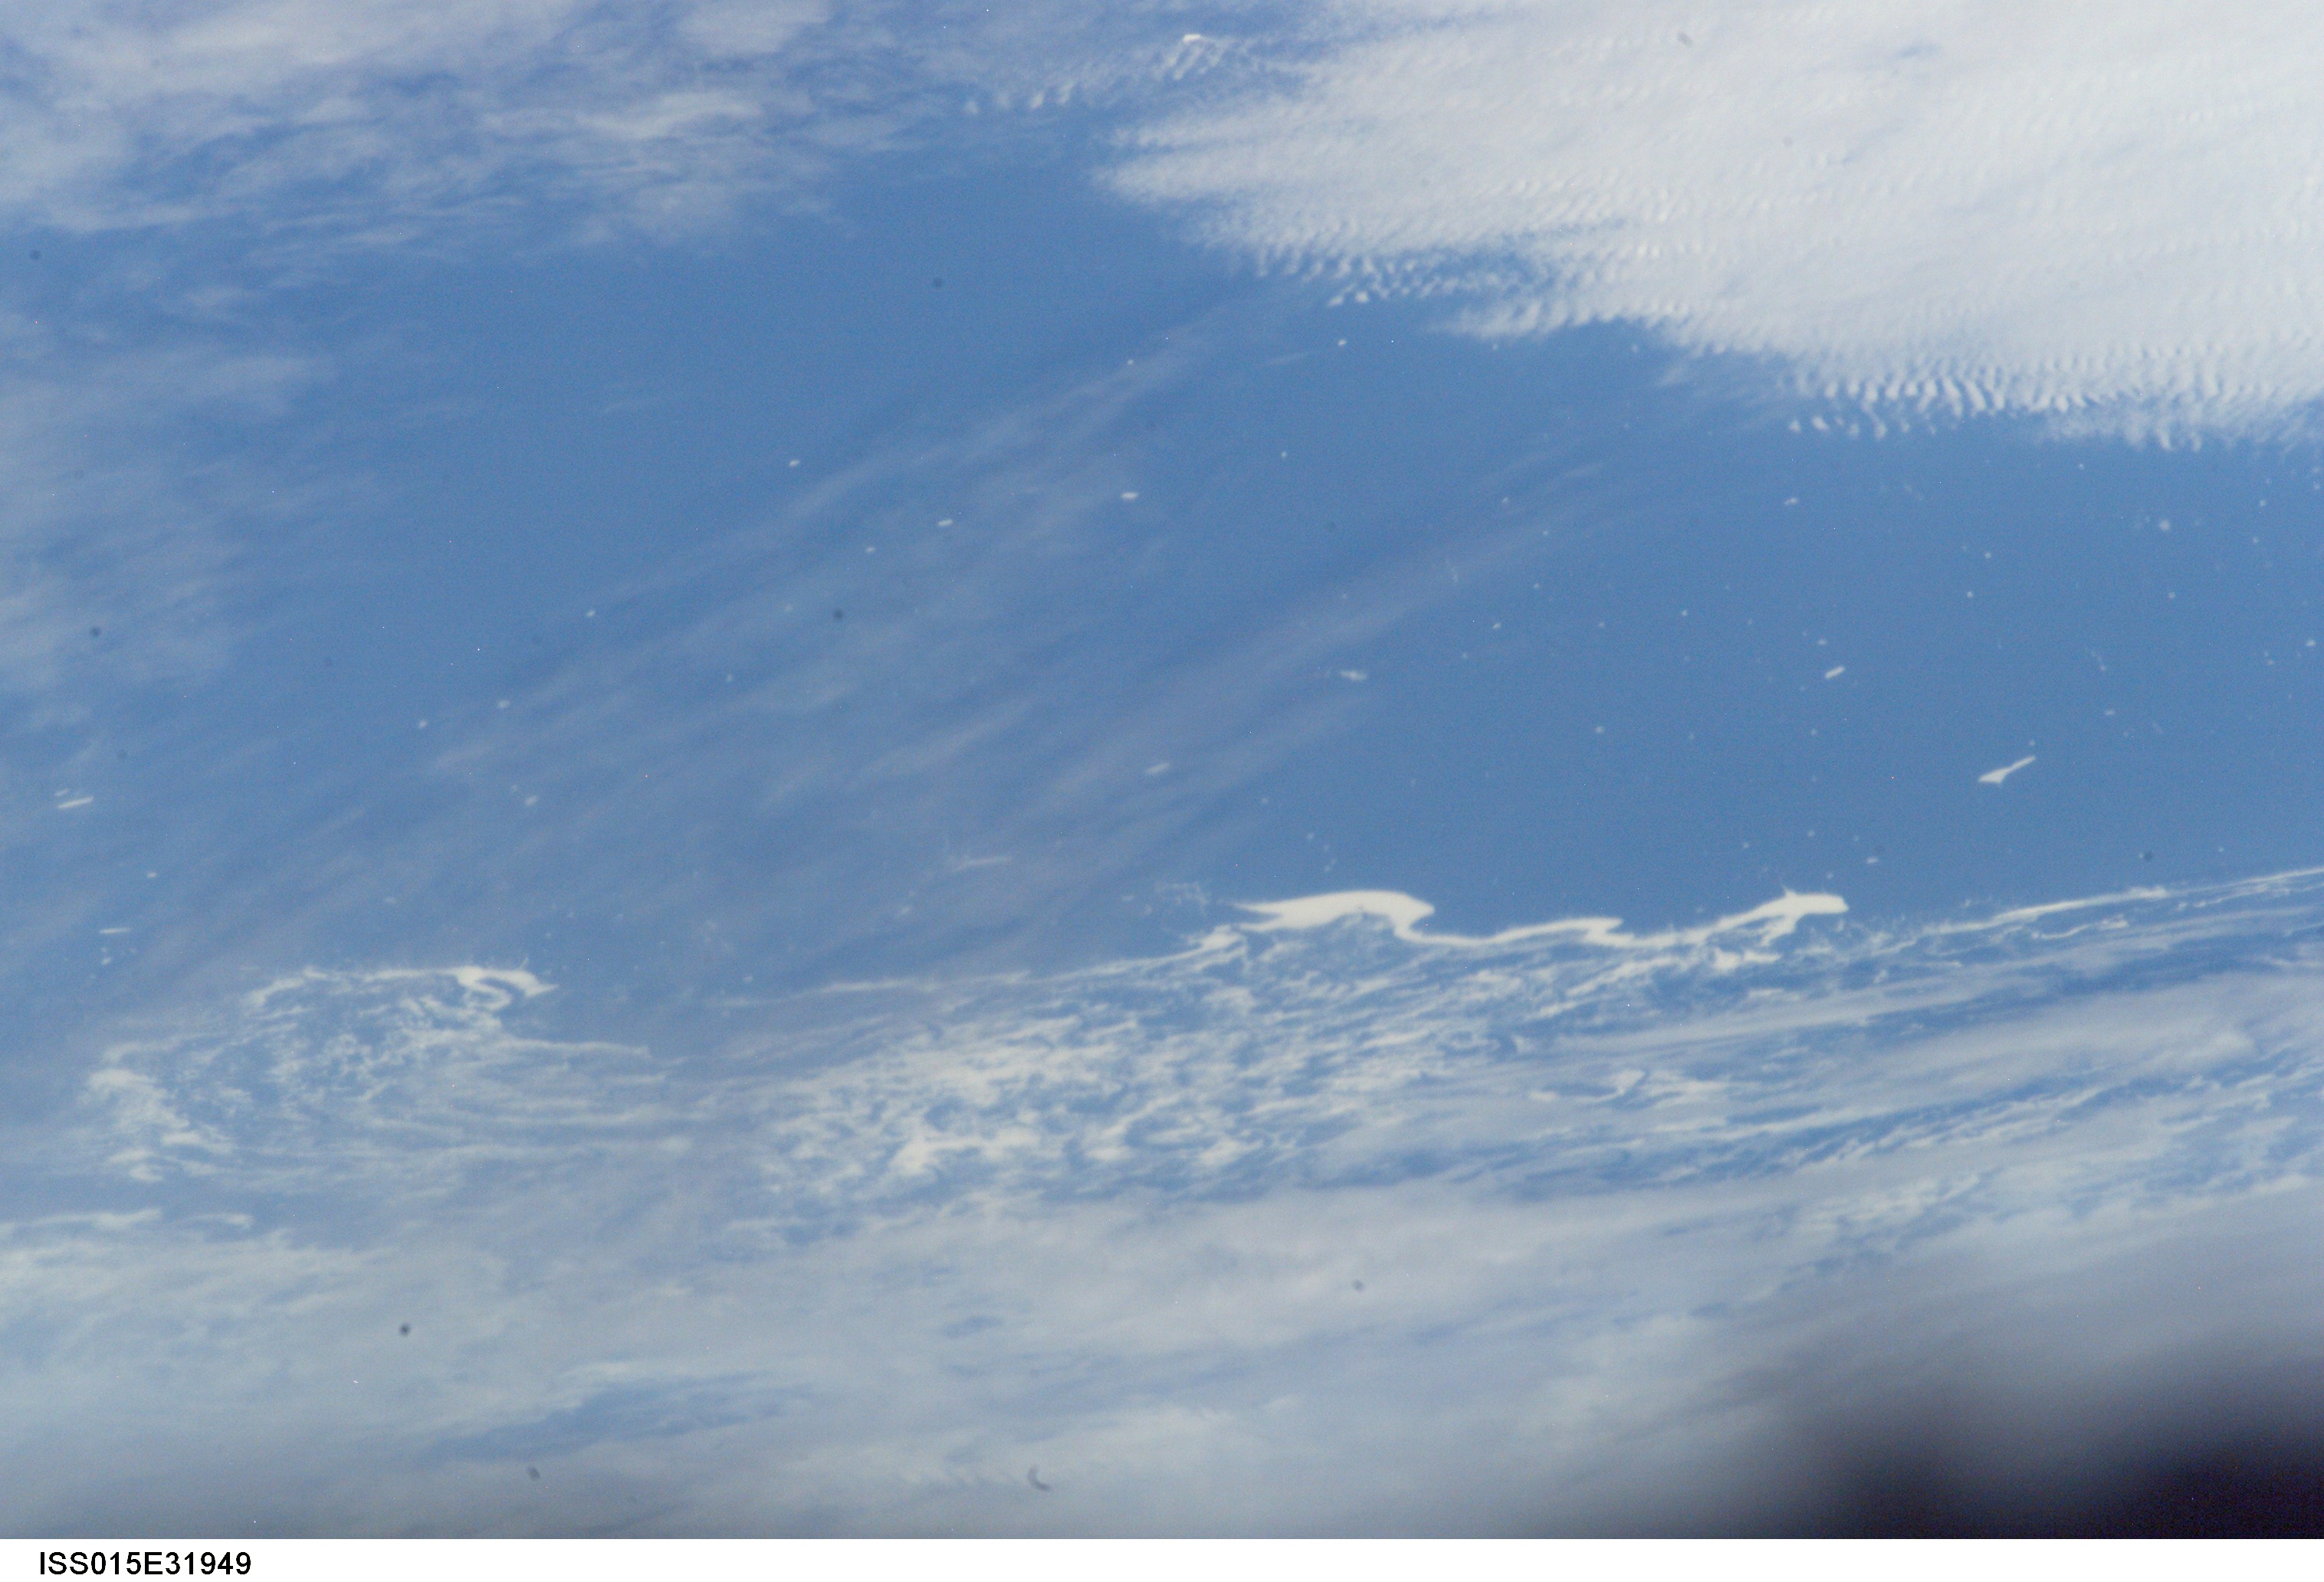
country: ATLANTIC OCEAN
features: ICE FLOES, PACK ICE EDGE
